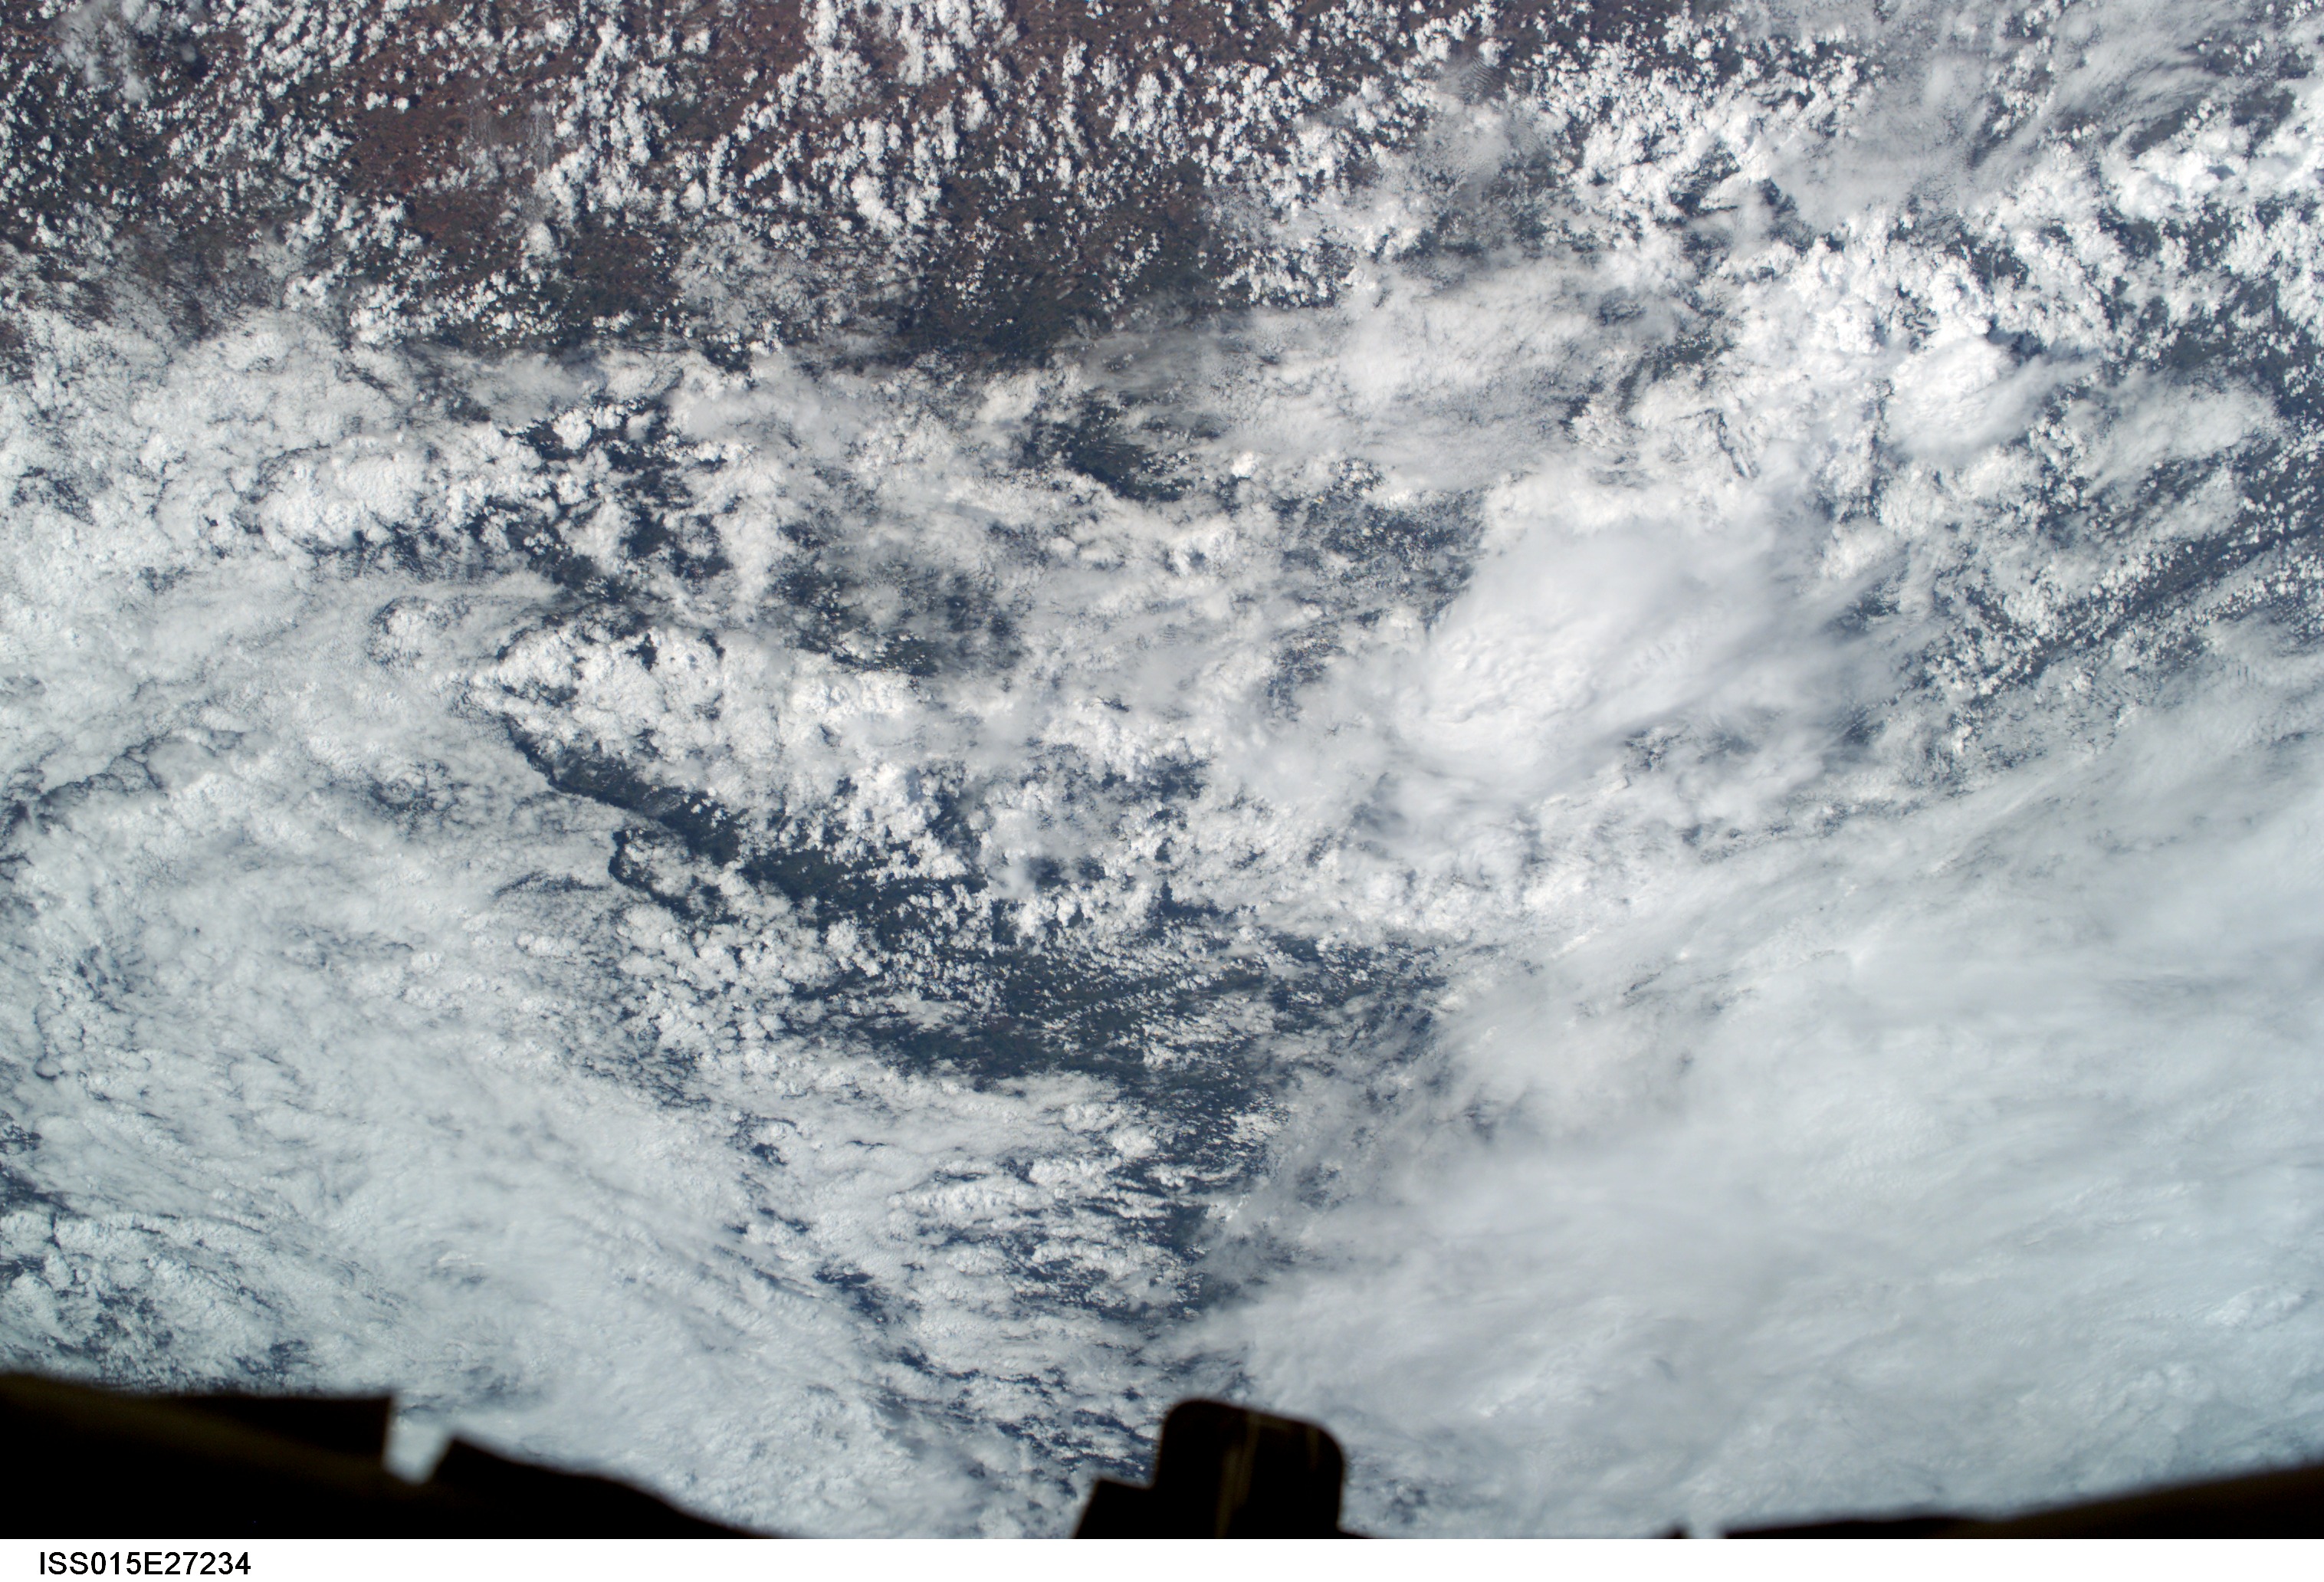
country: USA
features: MULTILAYERED CLOUD FORMATIONS
